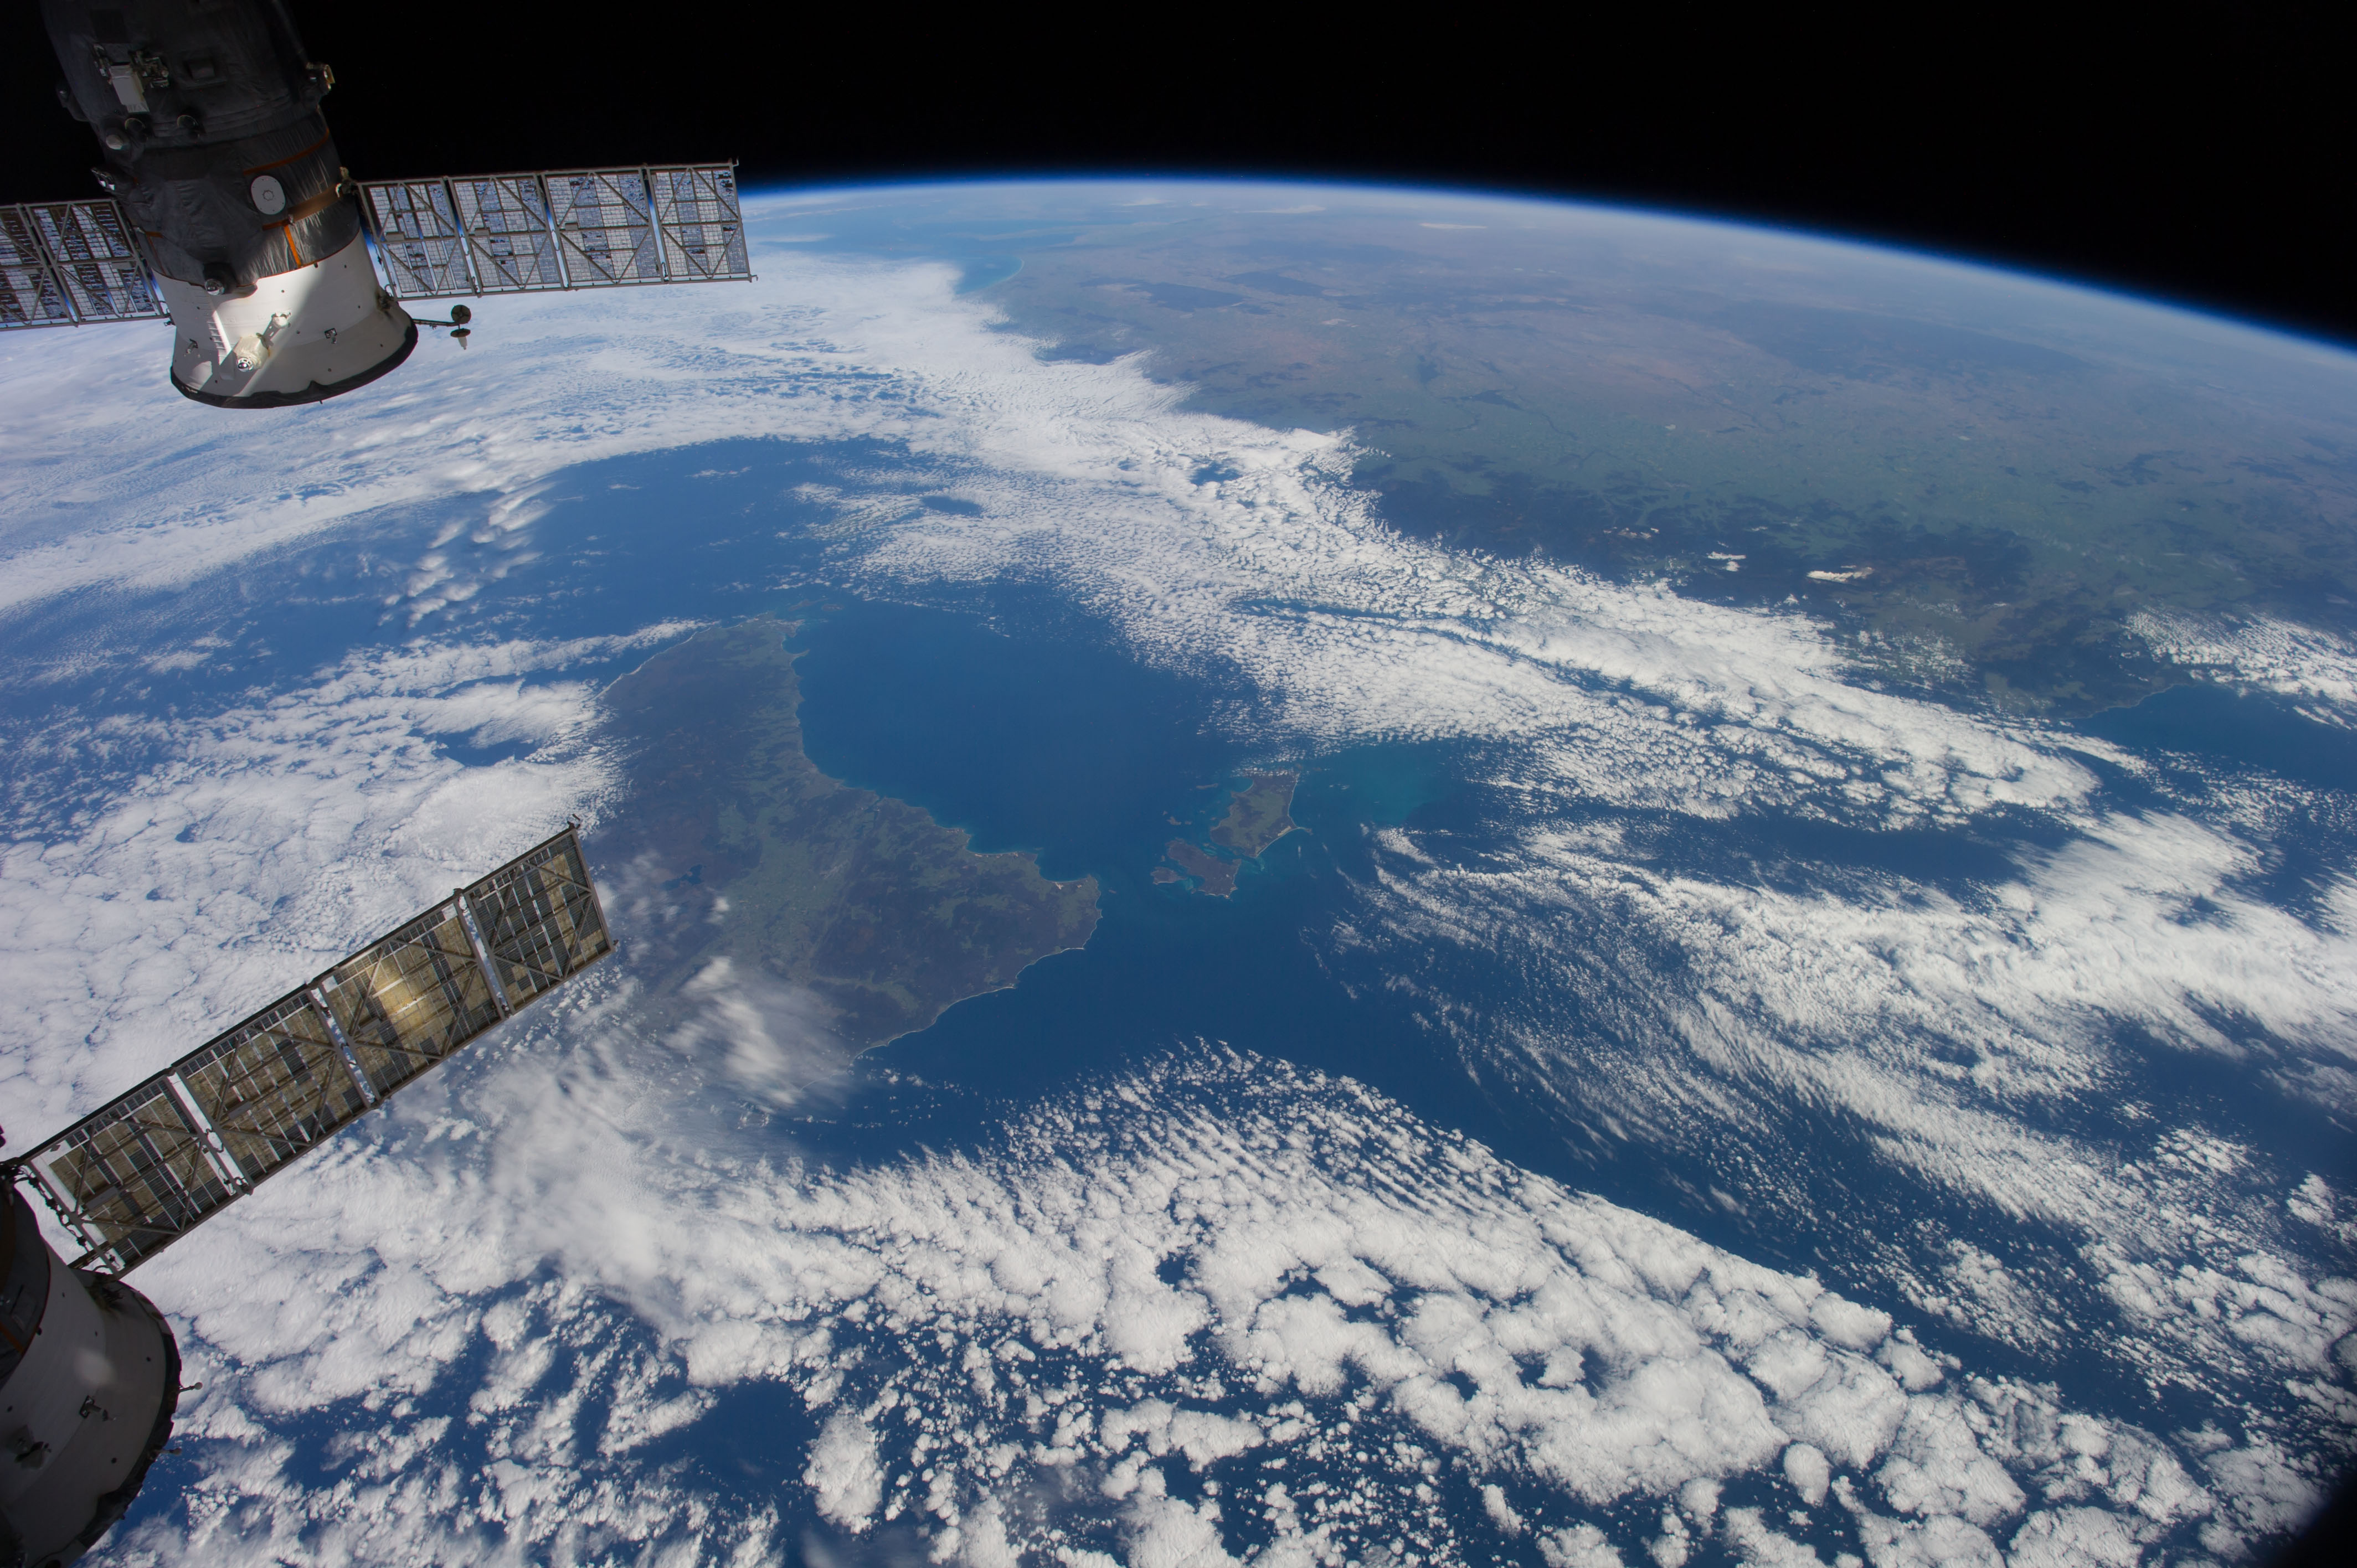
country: AUSTRALIA-T
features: GREAT DIVIDING RA., TASMANIA, BASS STR., AUSTRALIAN ALPS, FLINDERS I., CAPE BARREN I.
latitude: -40.5
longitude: 147.5
